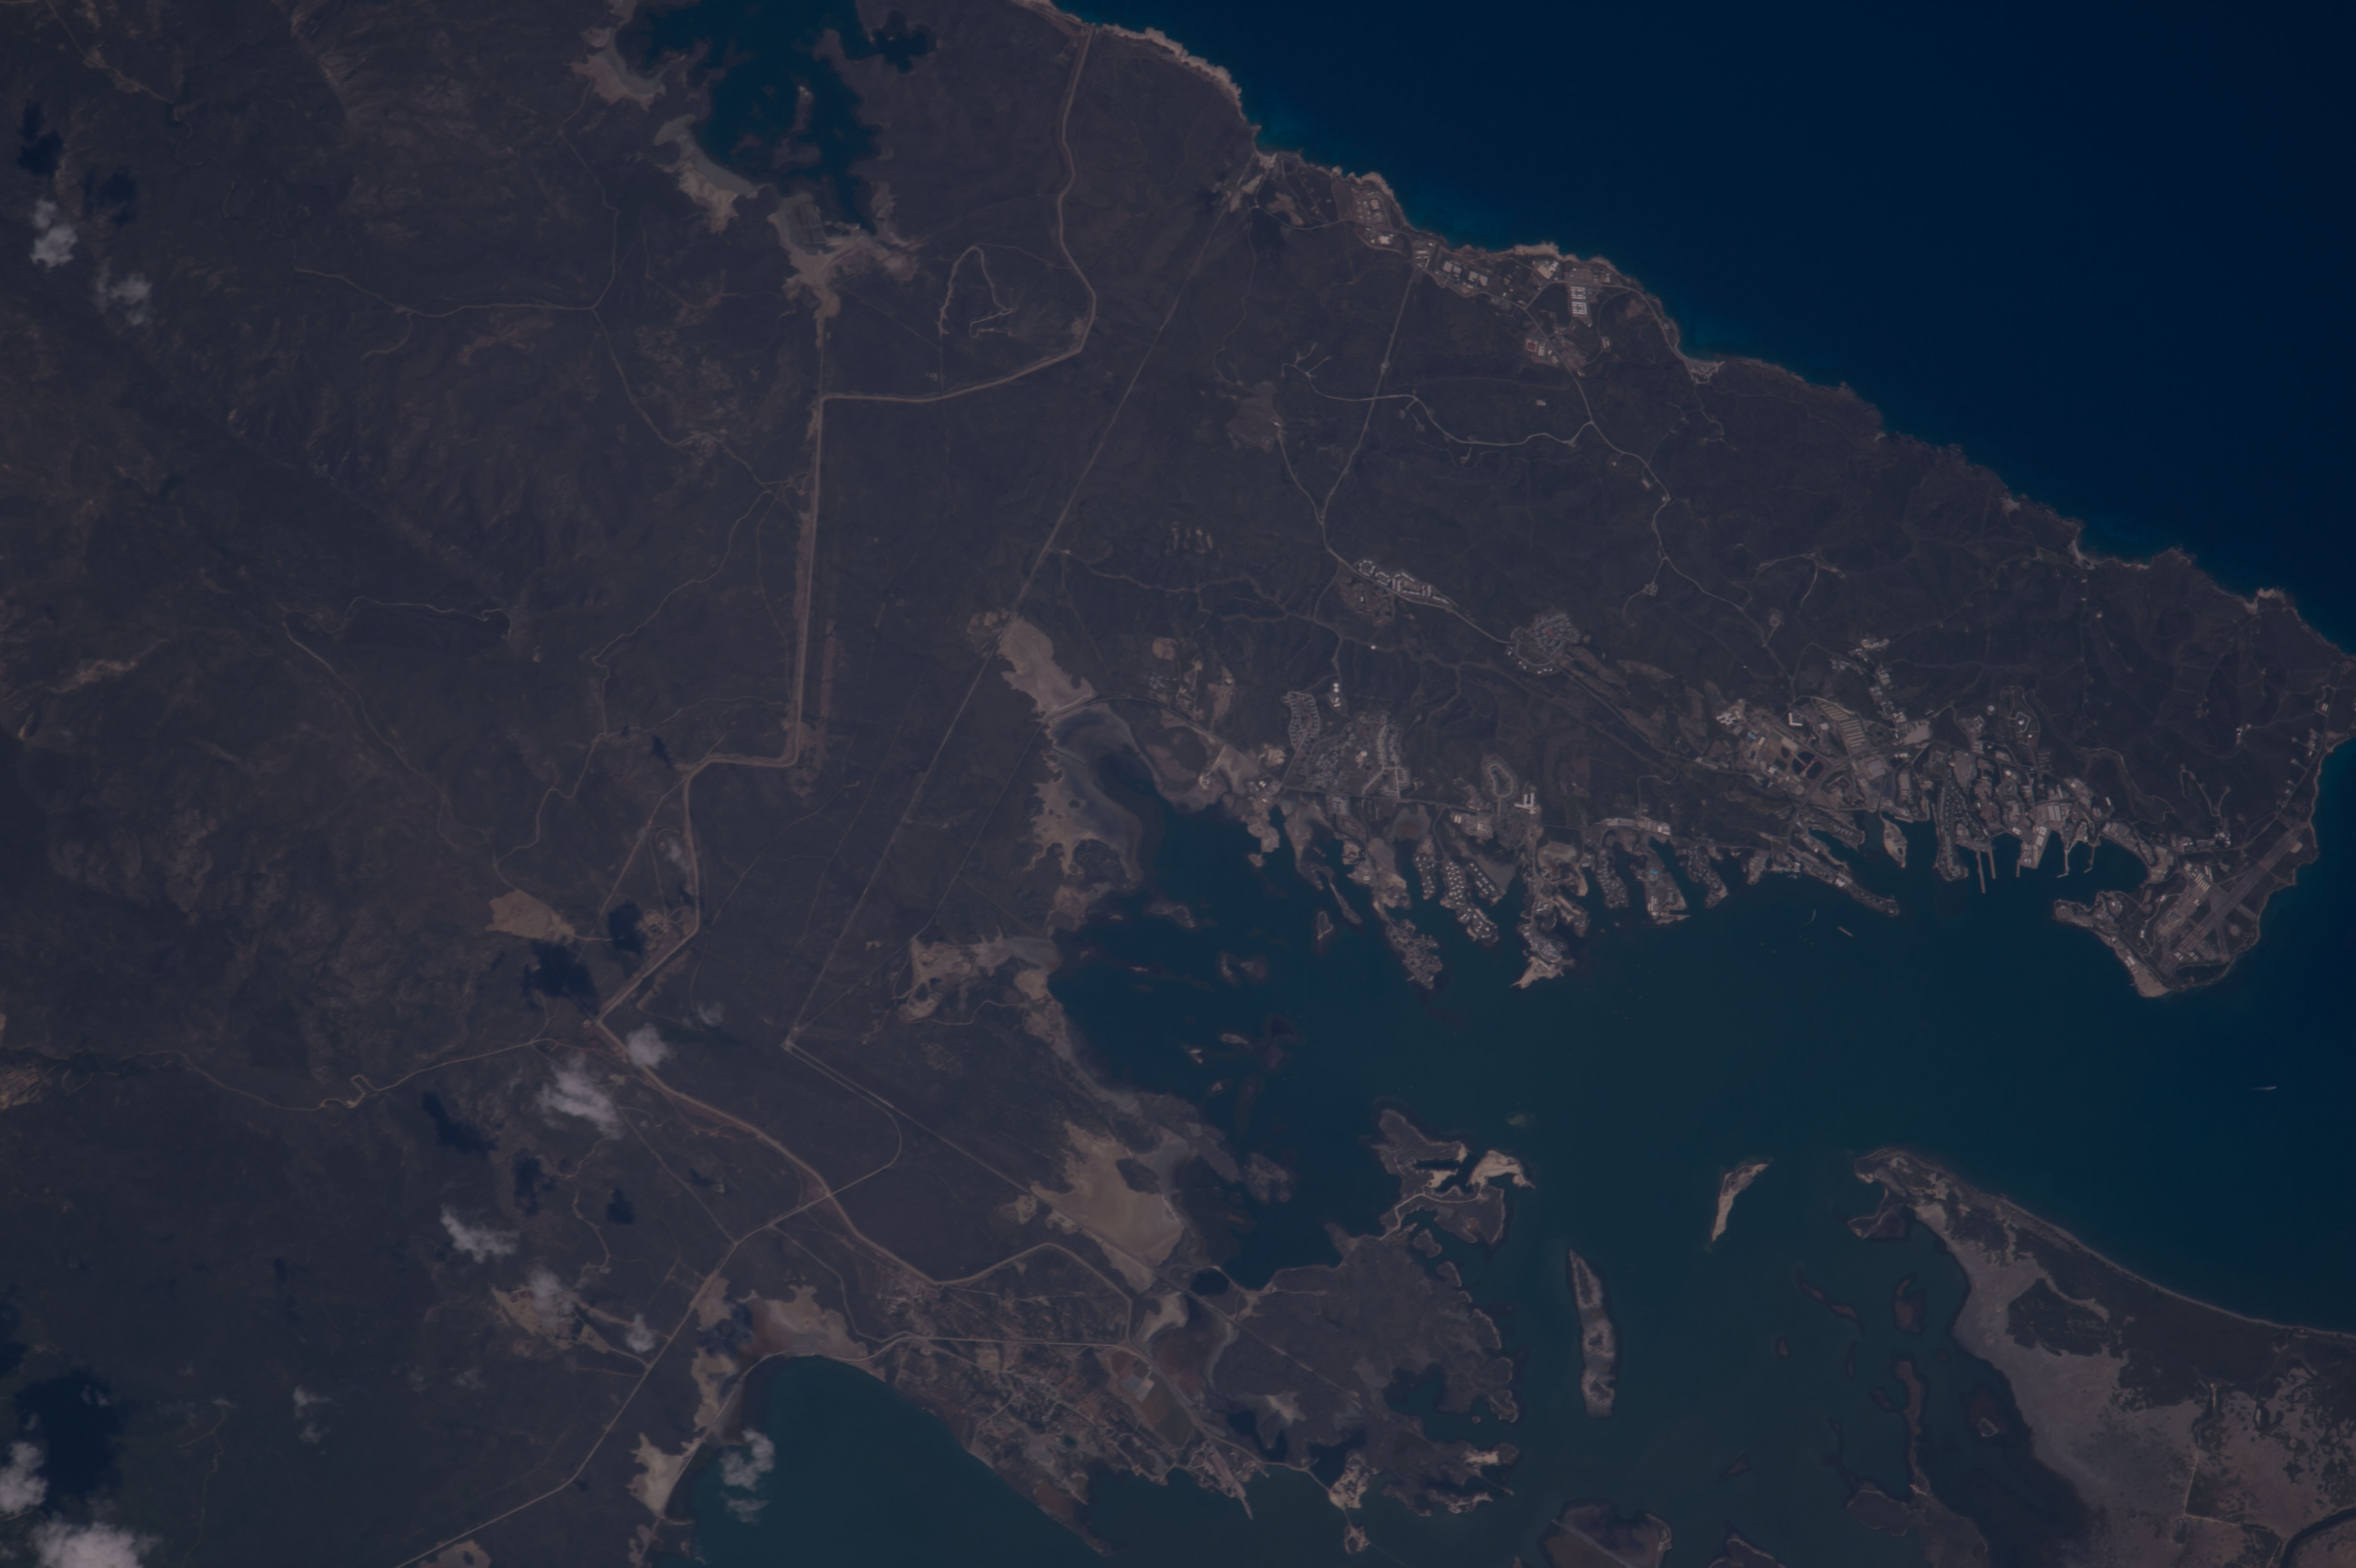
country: CUBA
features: BOQUERON, GUANTANAMO BAY, GUANTANAMO, CAIMANERA, PARAGUAY
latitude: 19.9
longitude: -75.1
